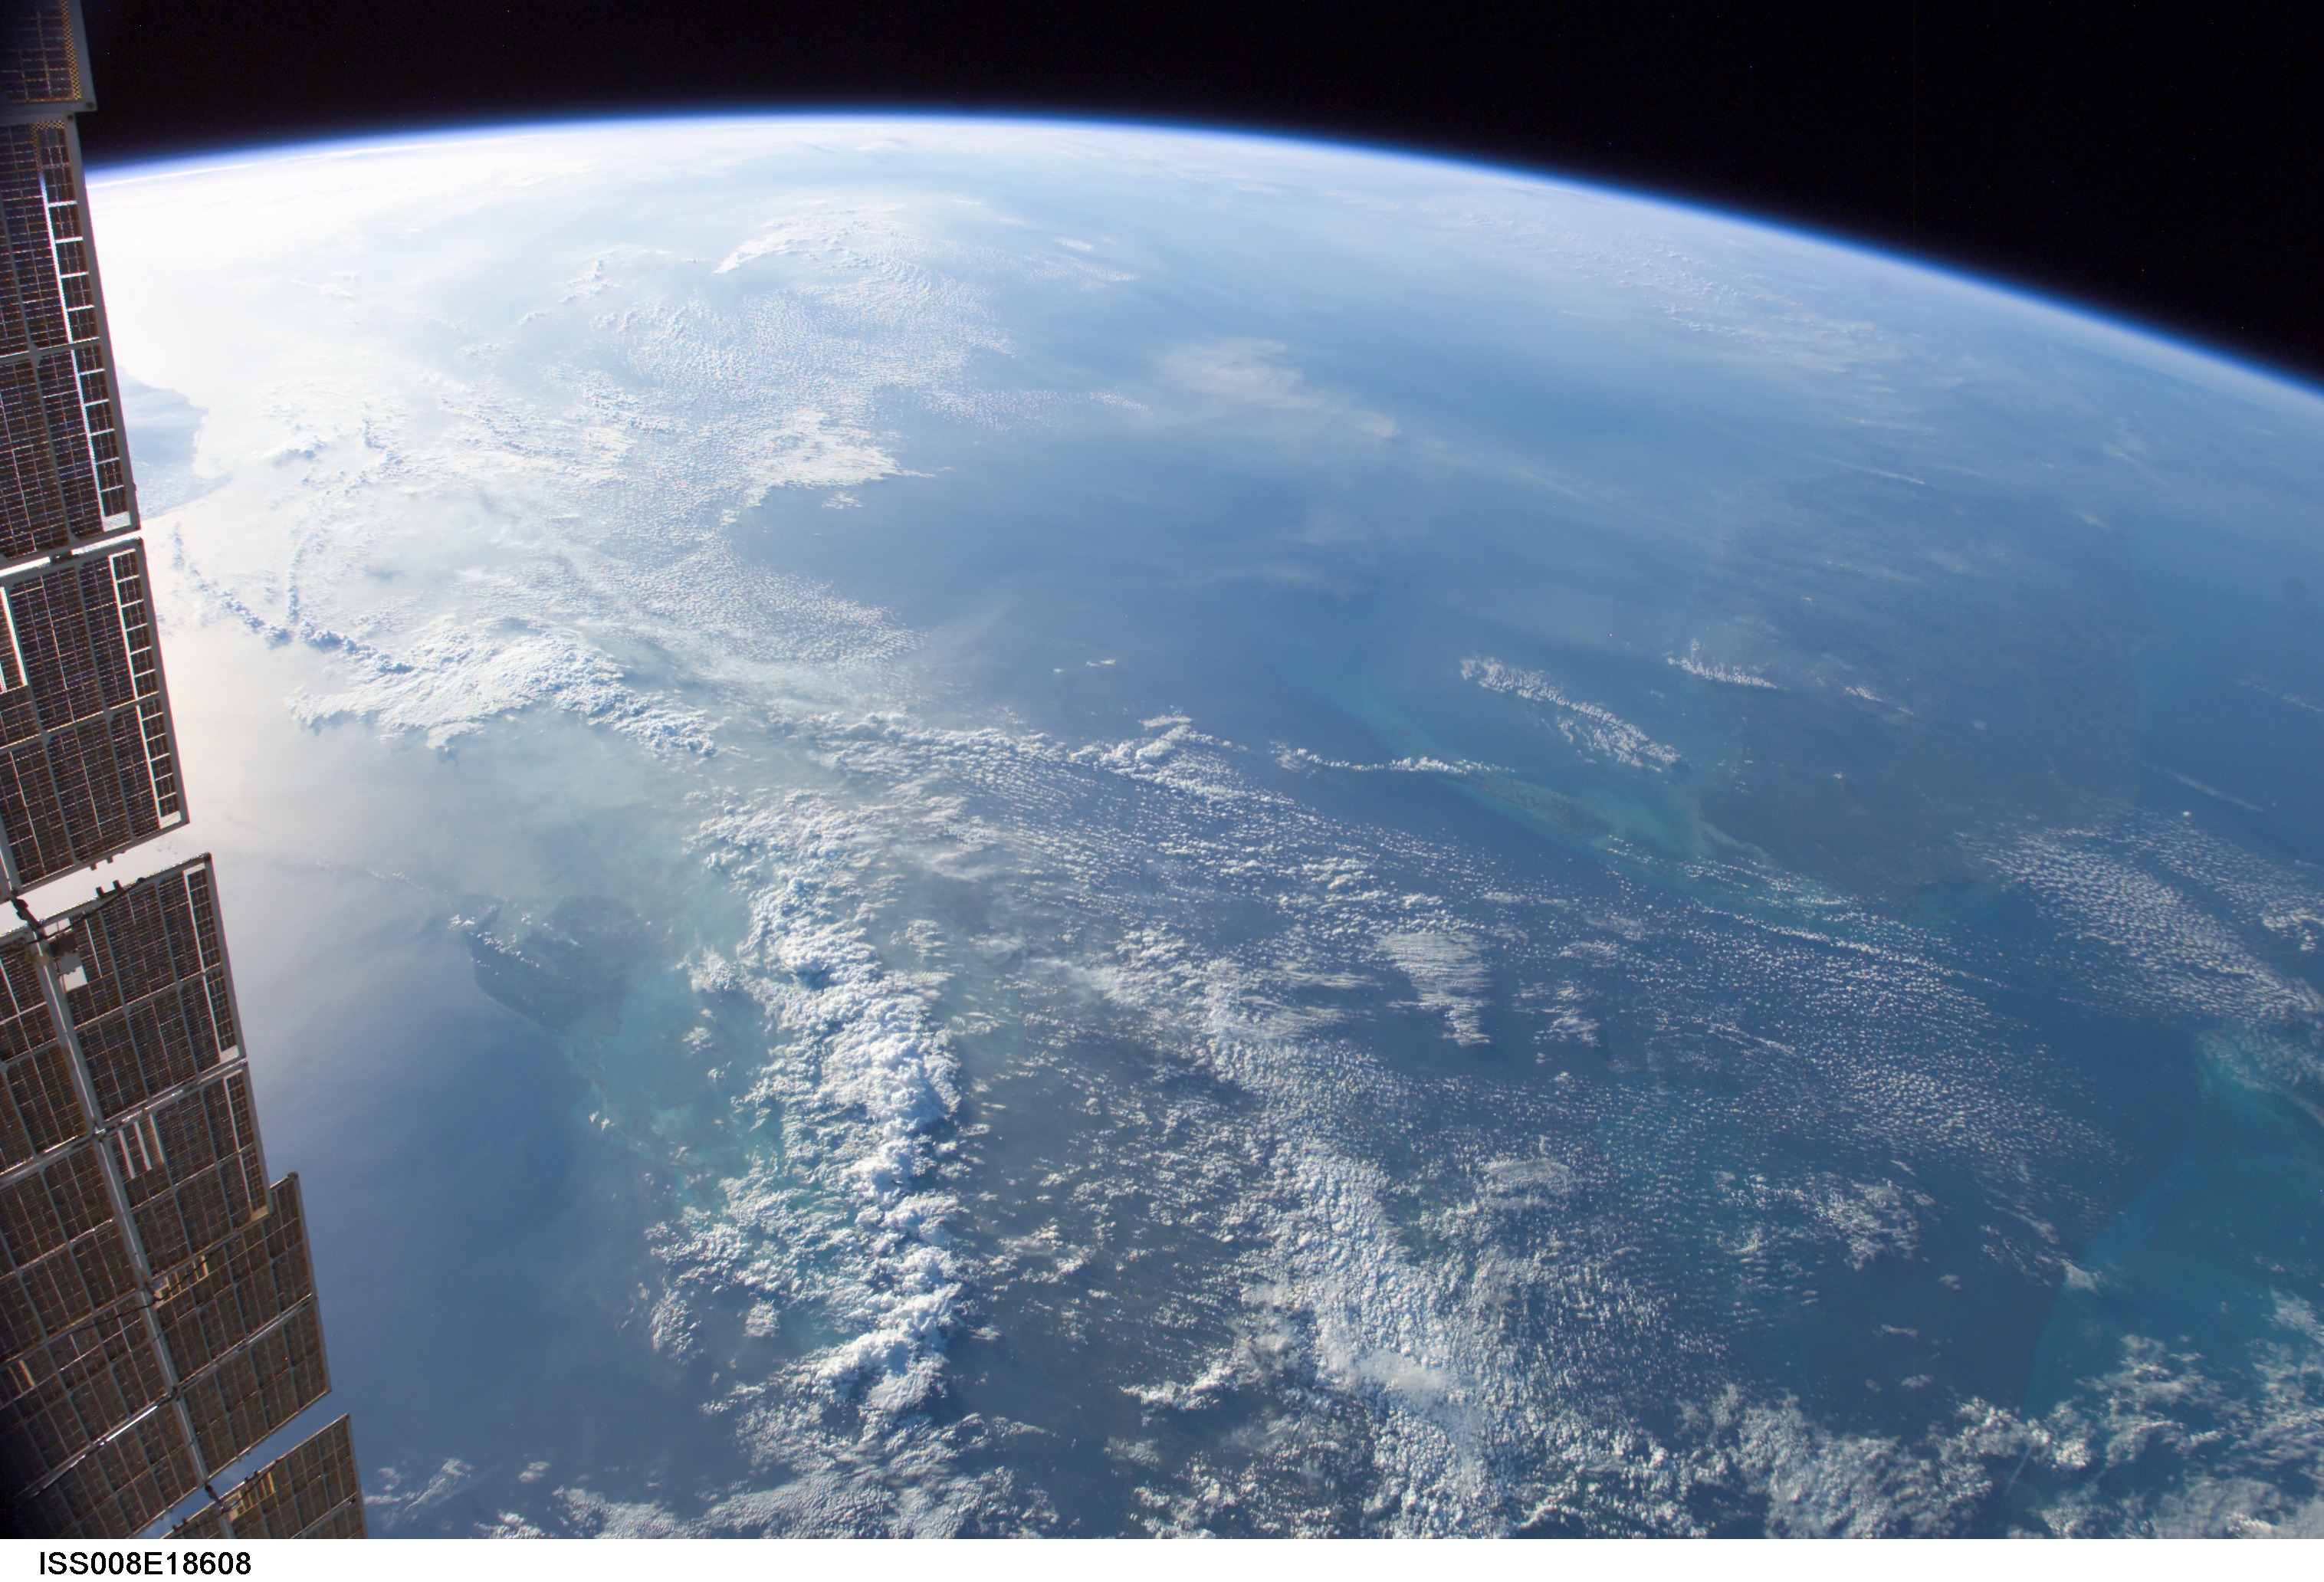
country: CUBA
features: G. OF MEXICO, STRAITS OF FLORIDA, GREAT BAHAMA BANK, ATMOSPHERIC LIMB
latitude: 23.5
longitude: -83.0
